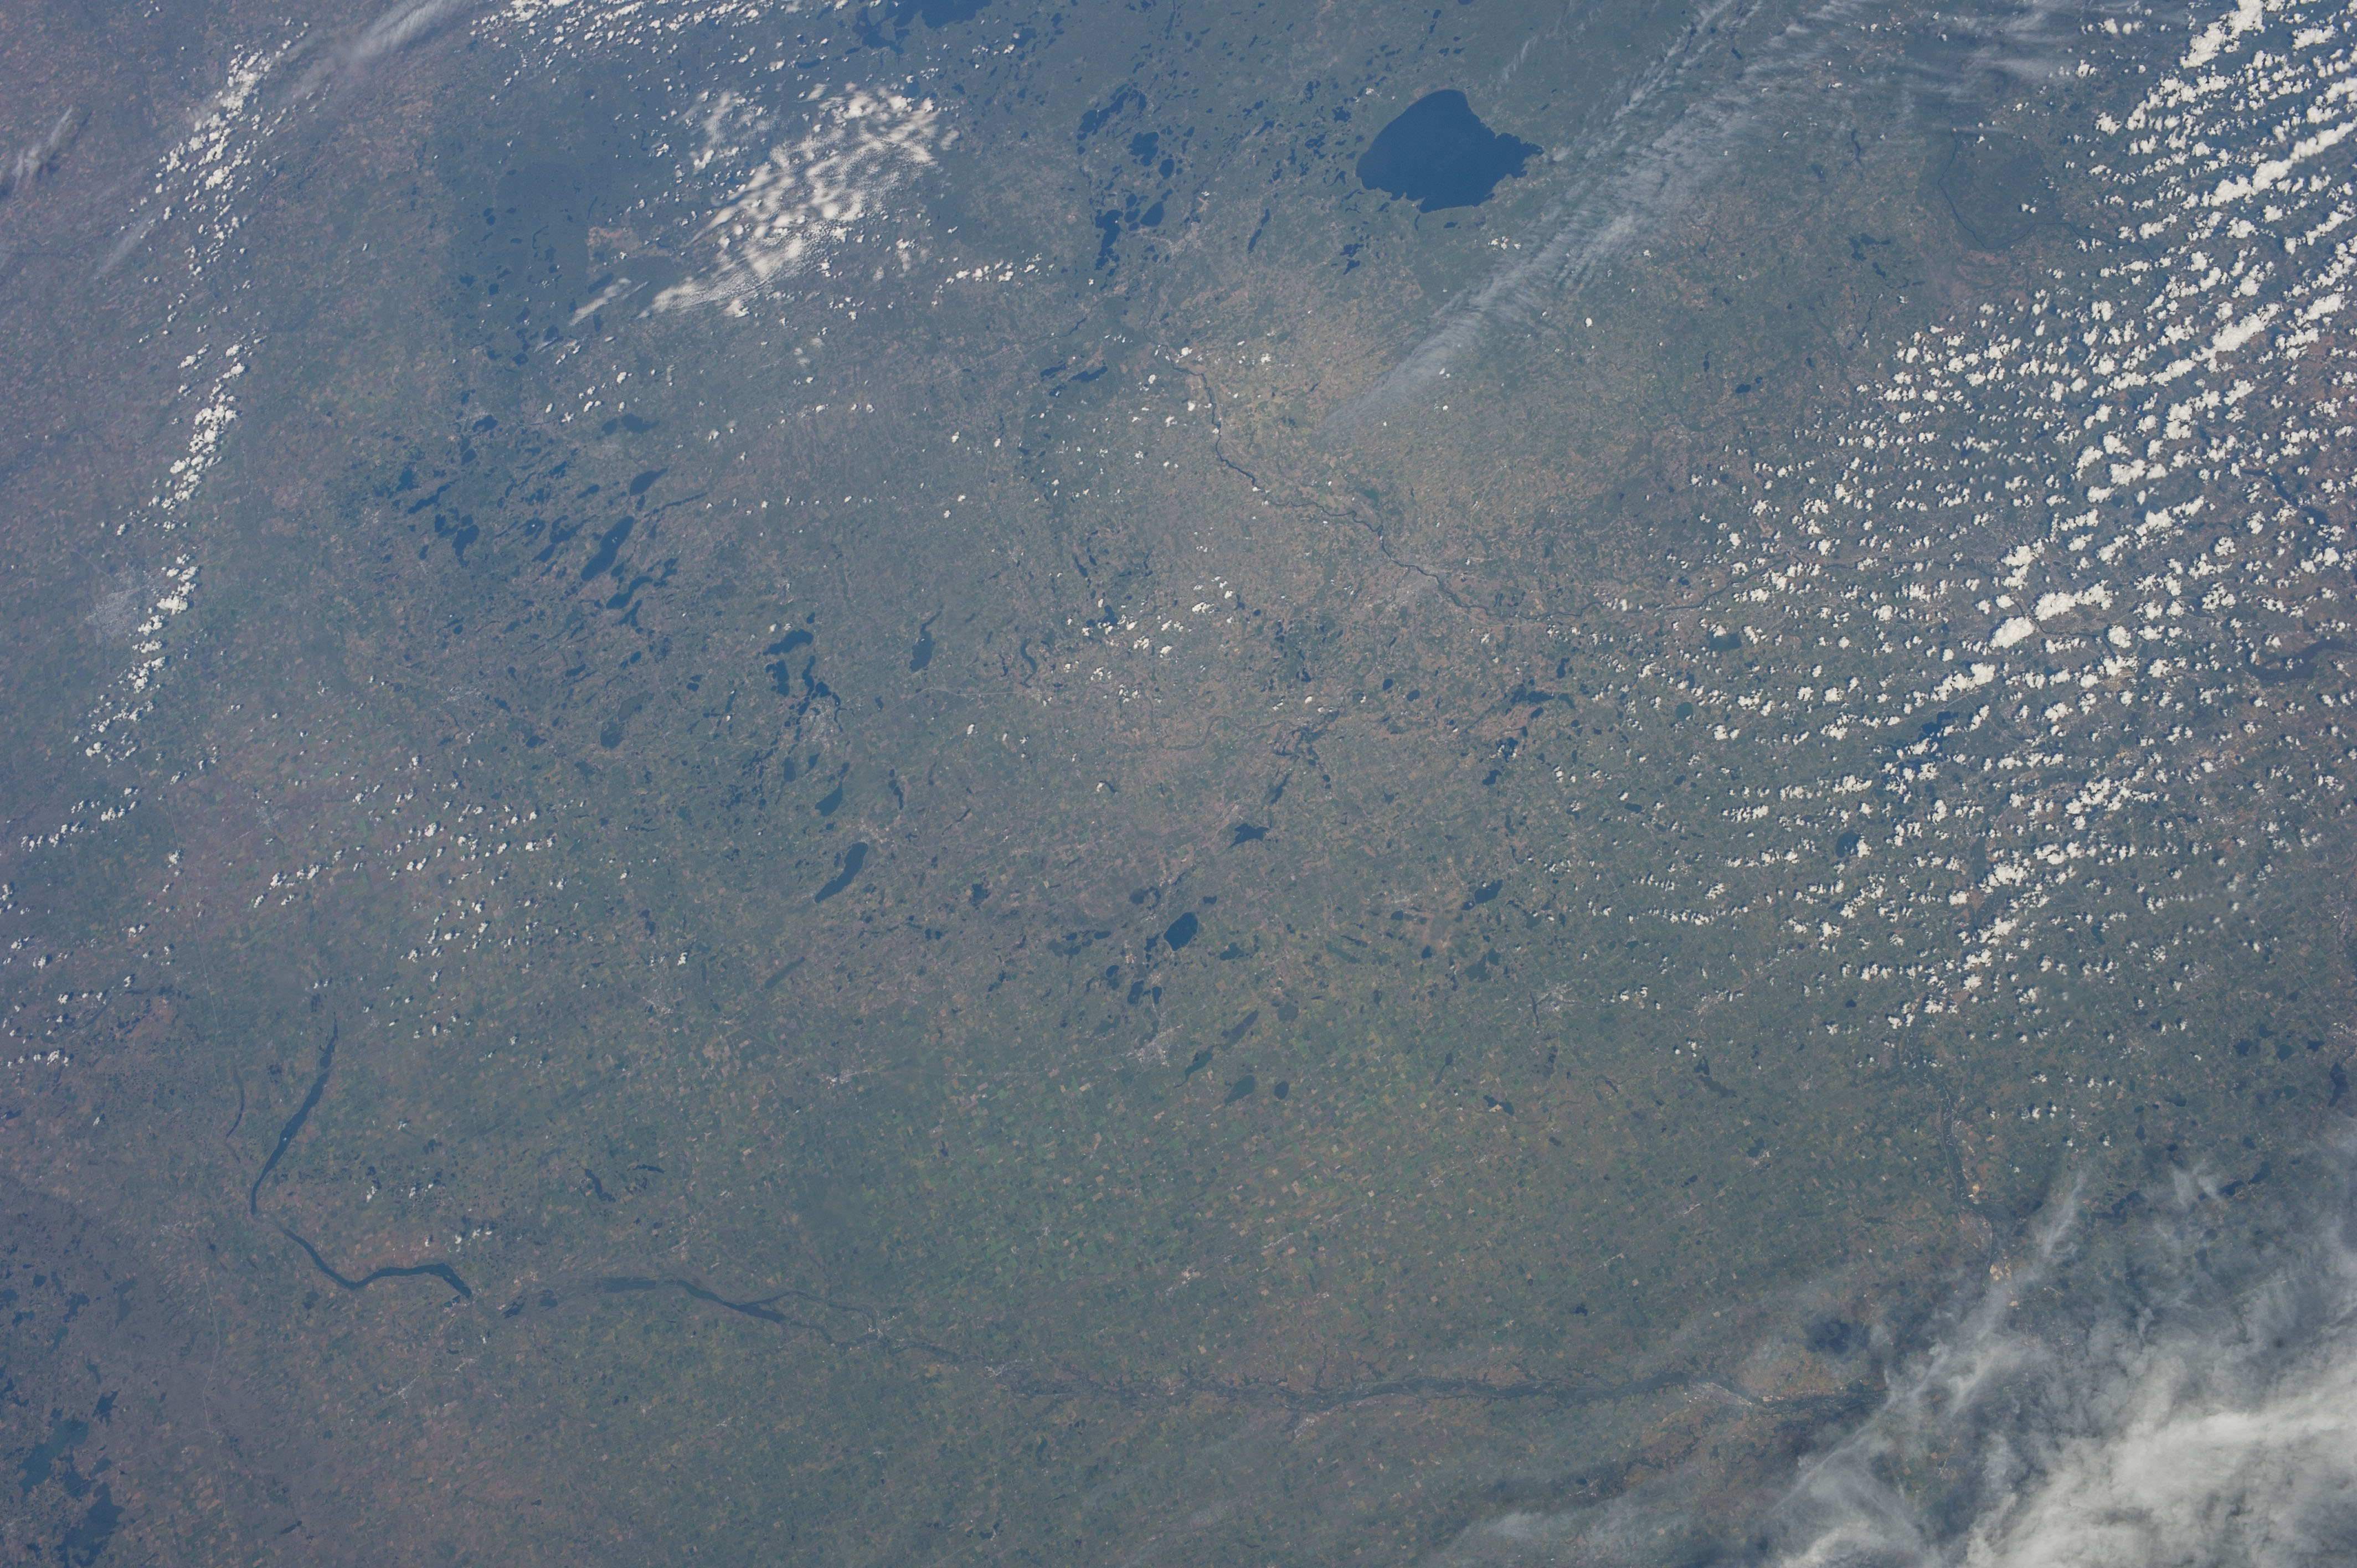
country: USA-MINNESOTA
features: MINNESOTA R. V., PLAINS, AGR., NUMEROUS SMALL LAKES, MILLE LACS
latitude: 45.5
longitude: -95.0
